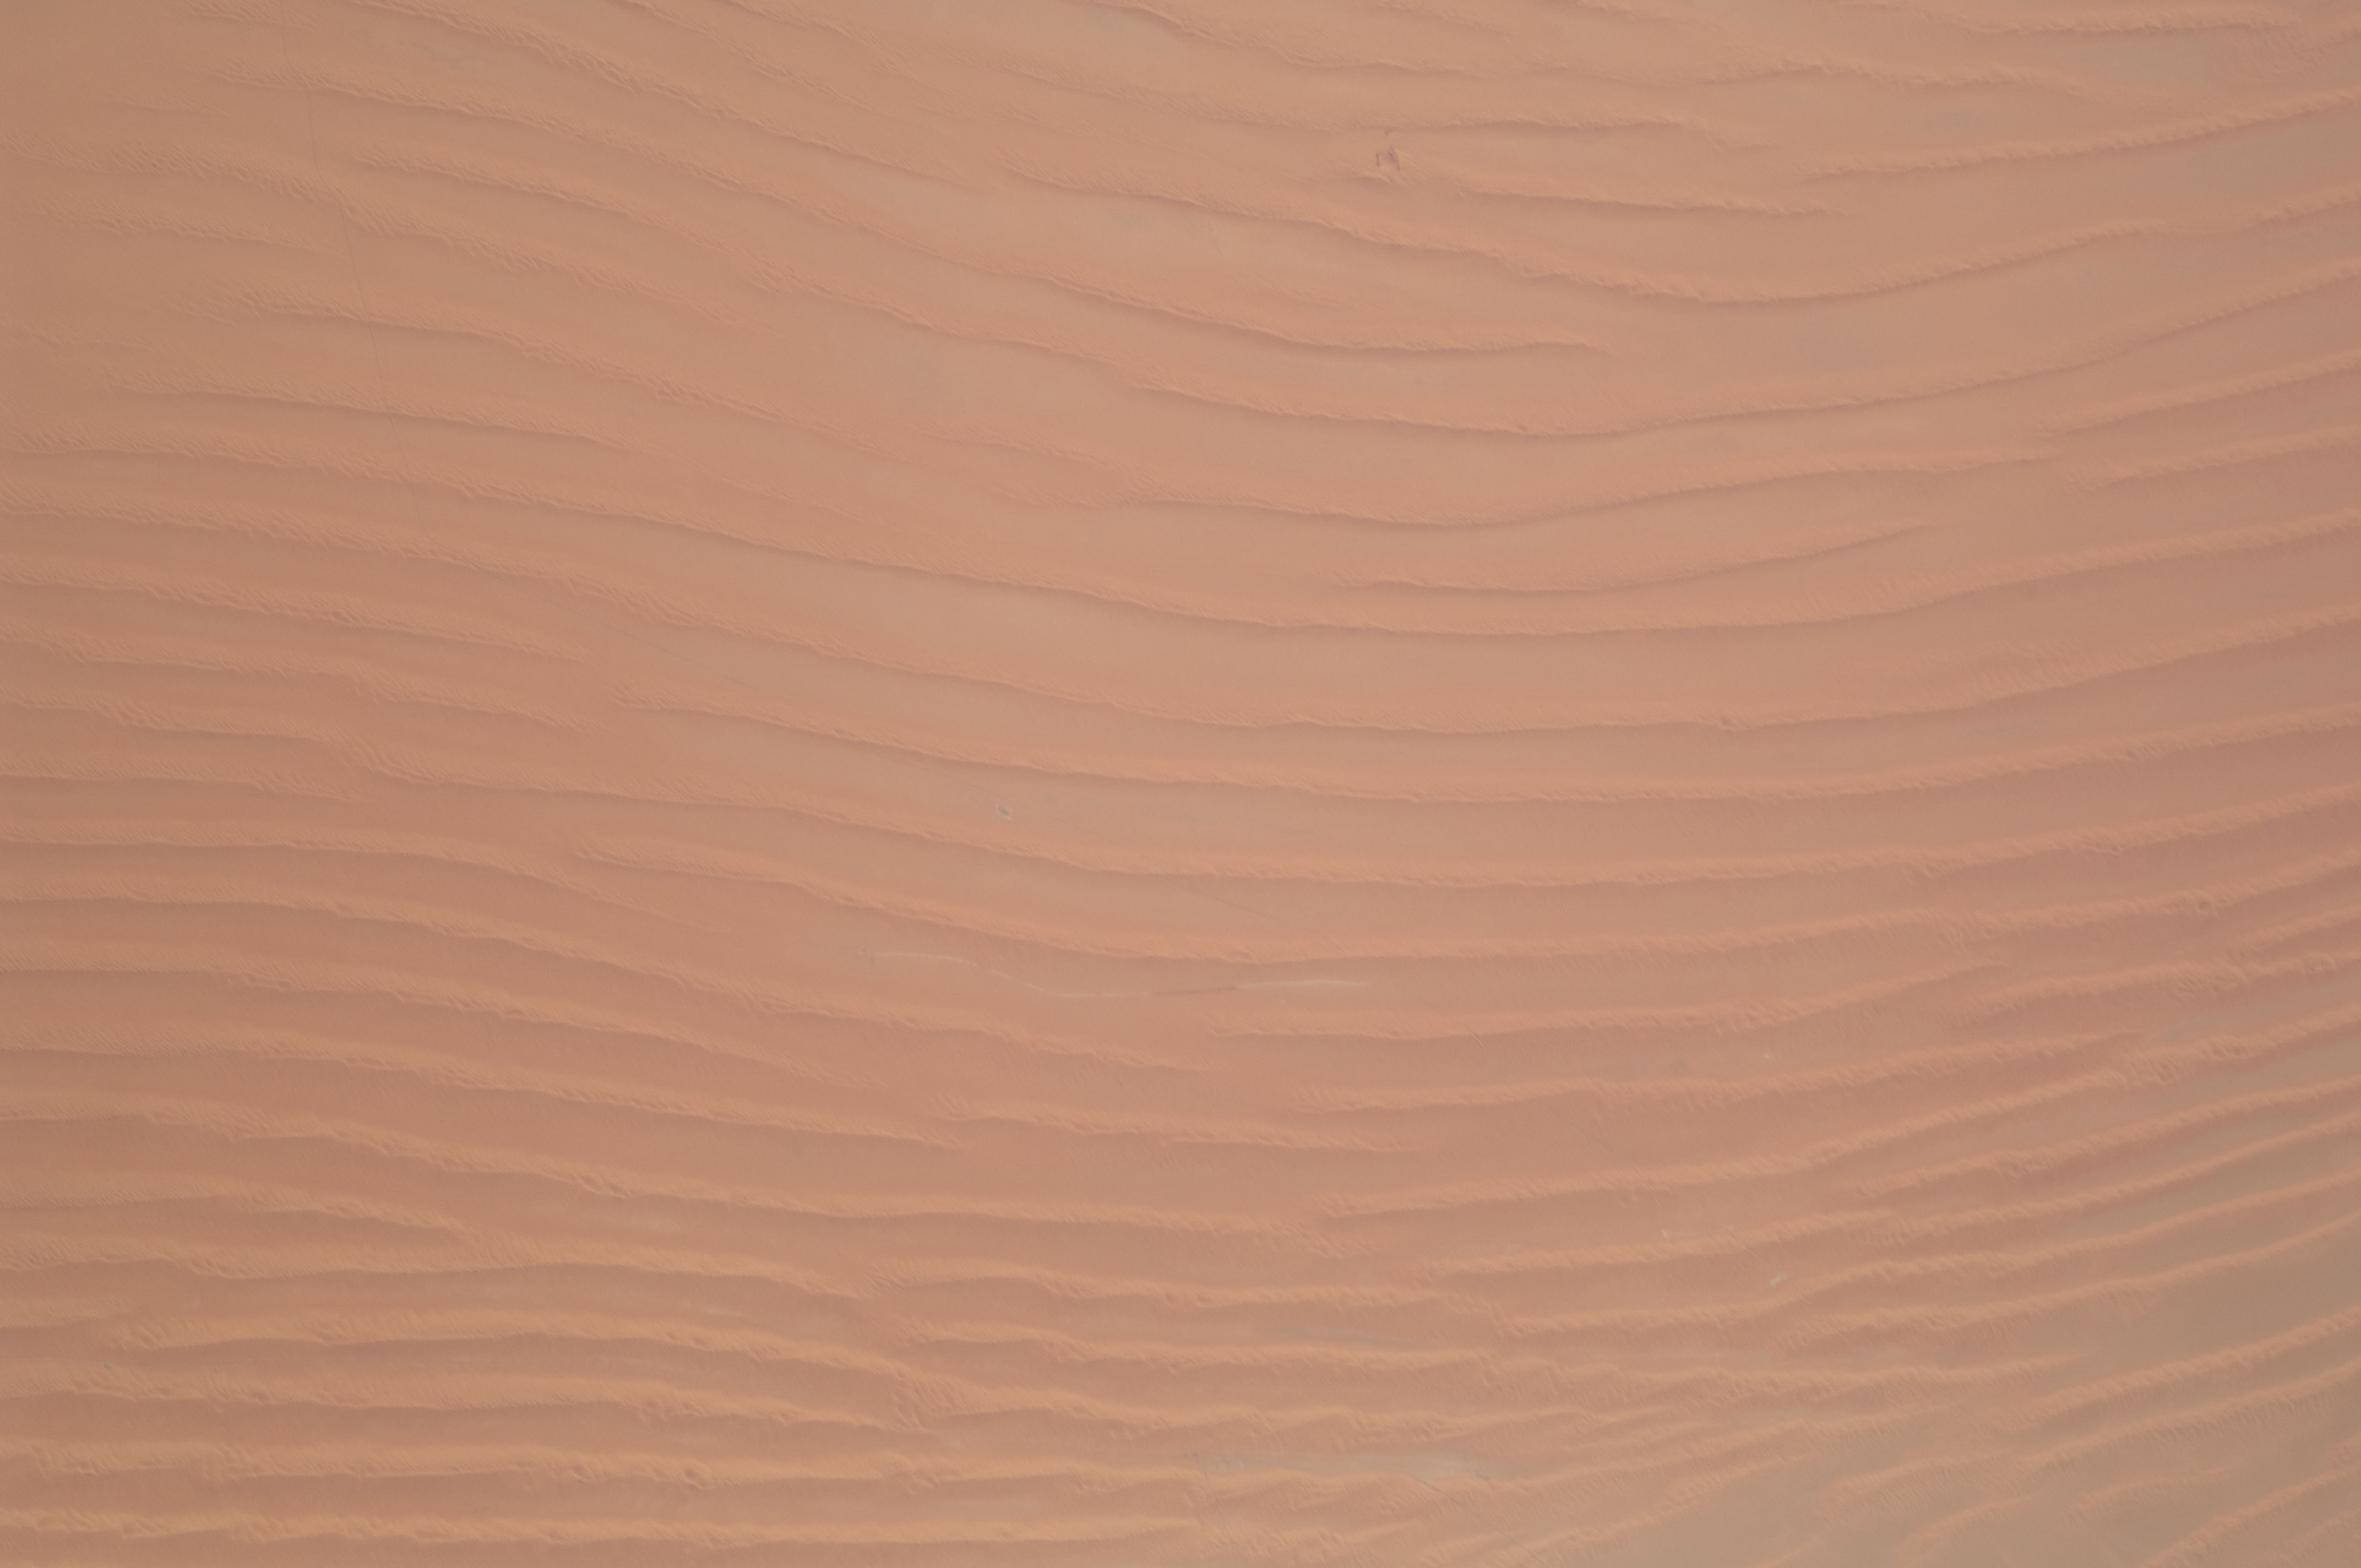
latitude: 17.2
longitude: 46.3
